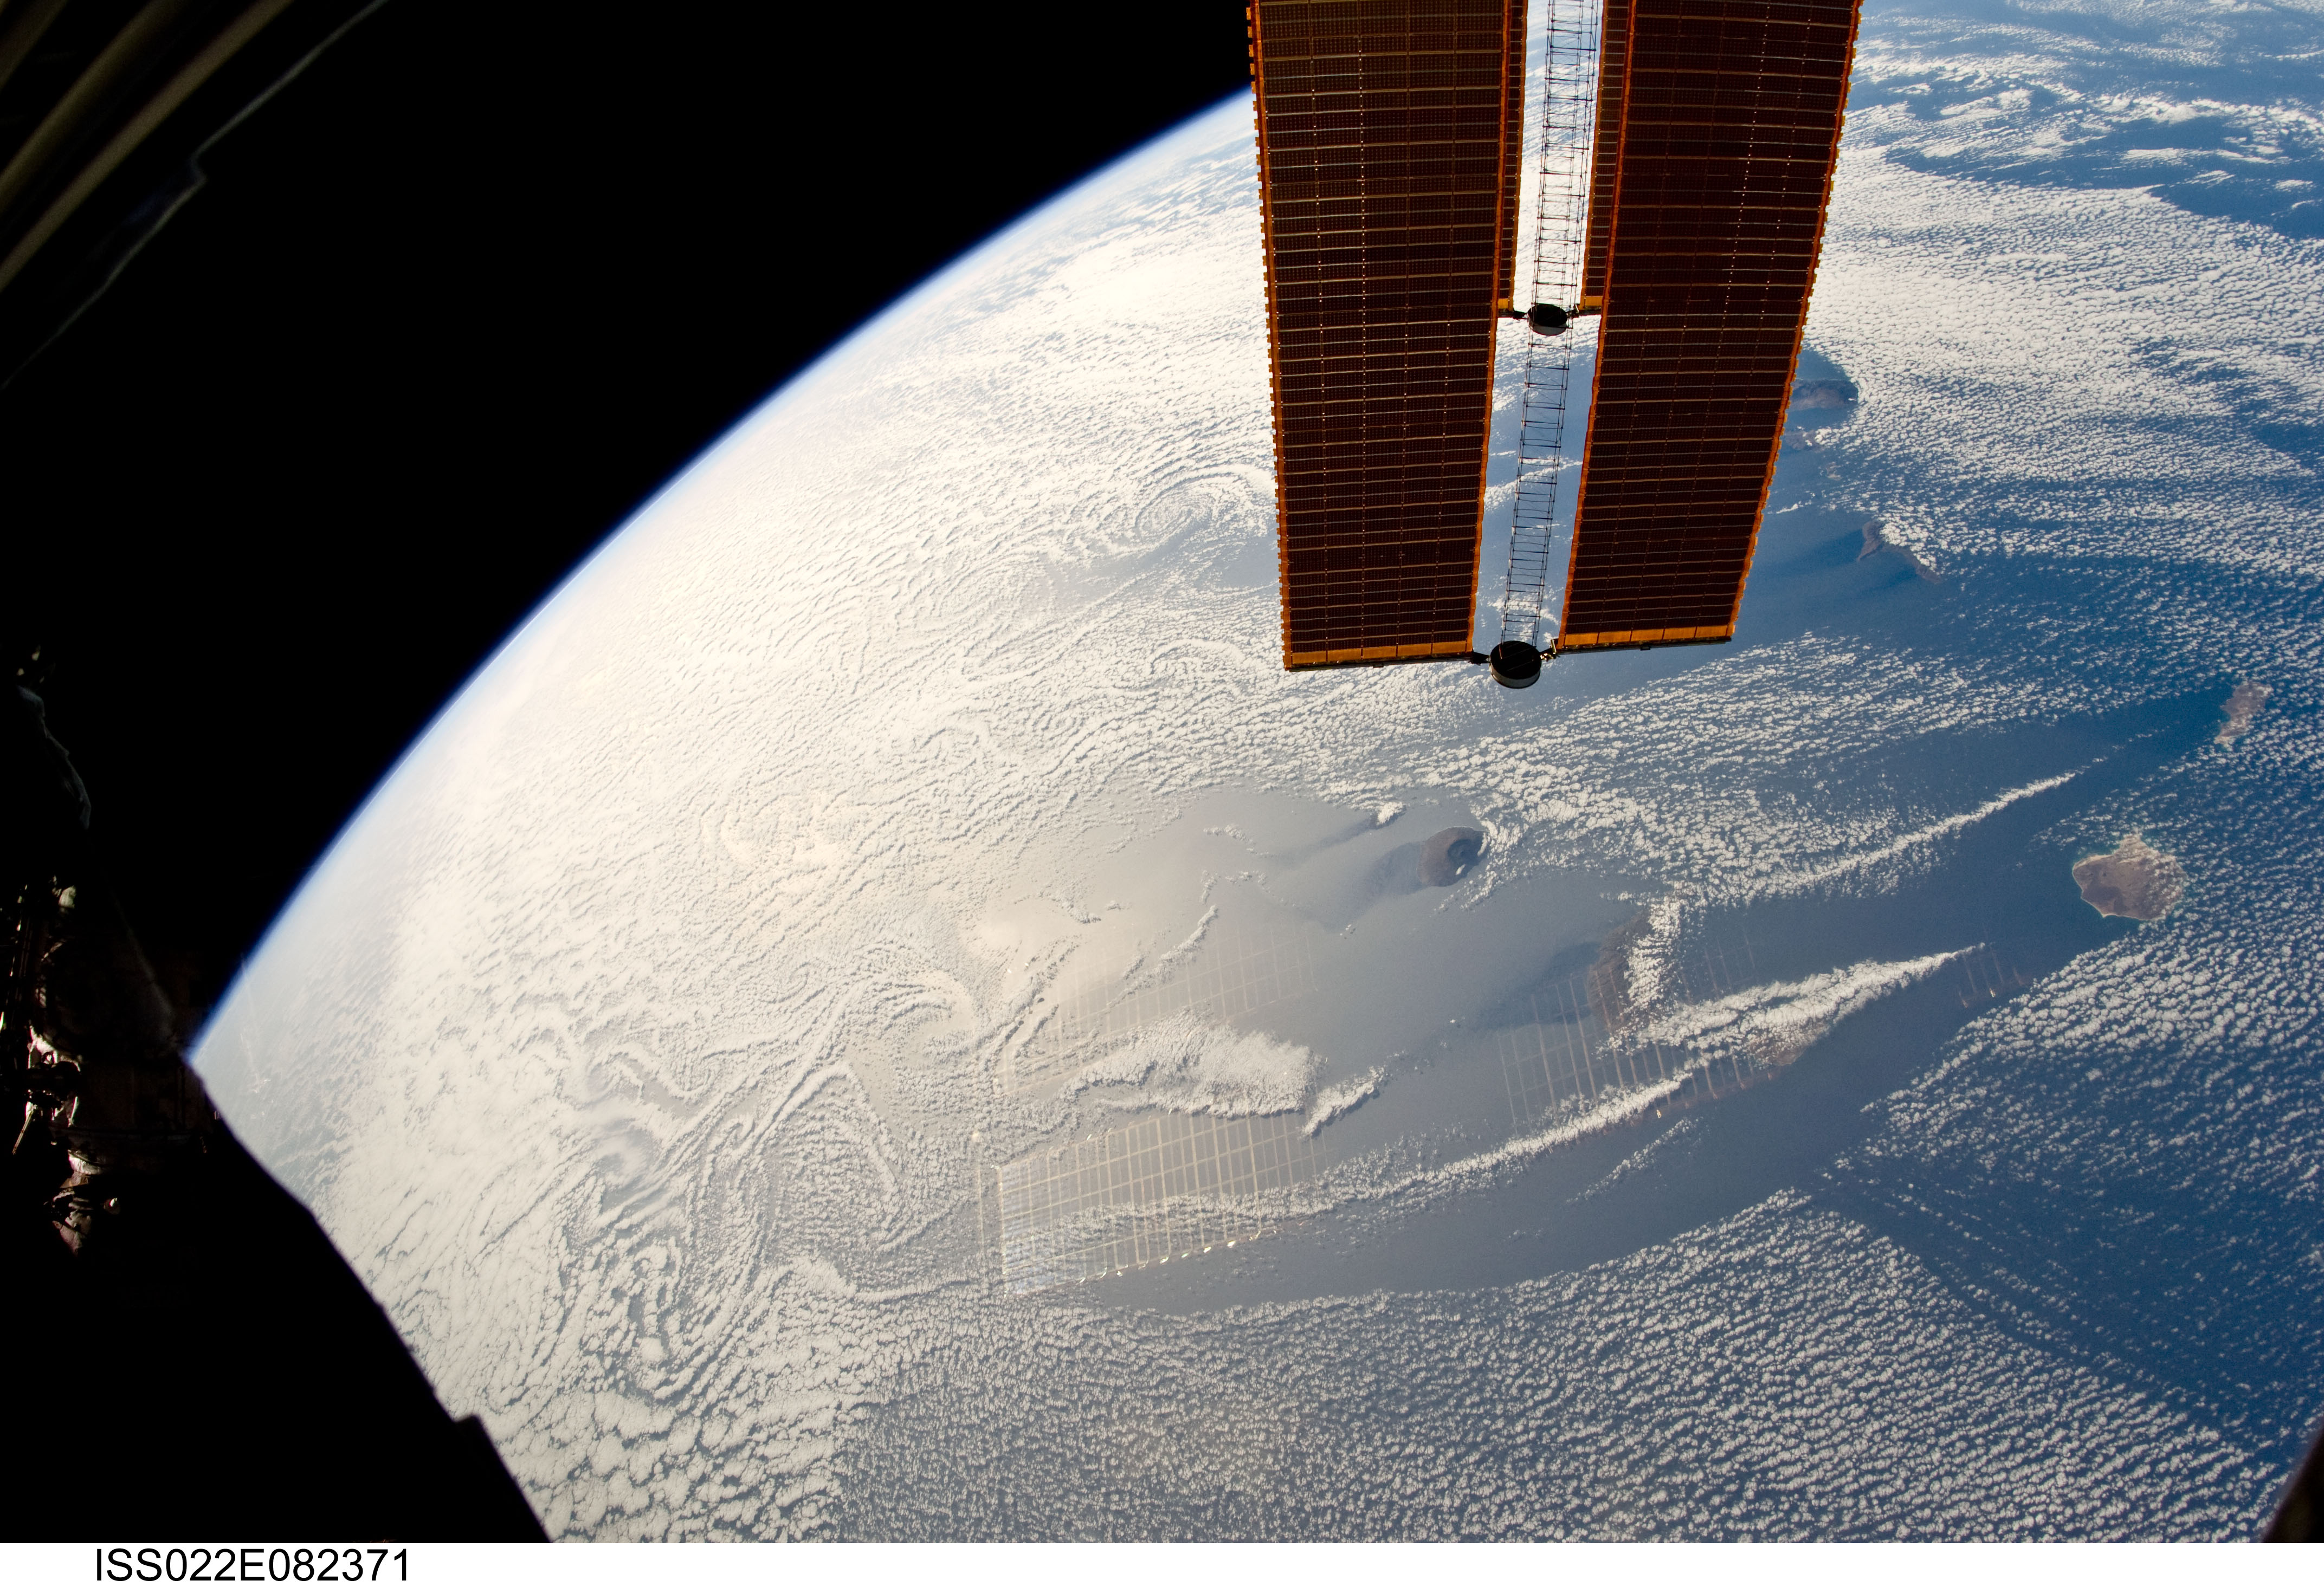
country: CAPE VERDE ISLANDS
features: ALL CAPE VERDE I., VON KARMAN VORTICES, SOLAR PANELS
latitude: 15.0
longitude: -25.5
